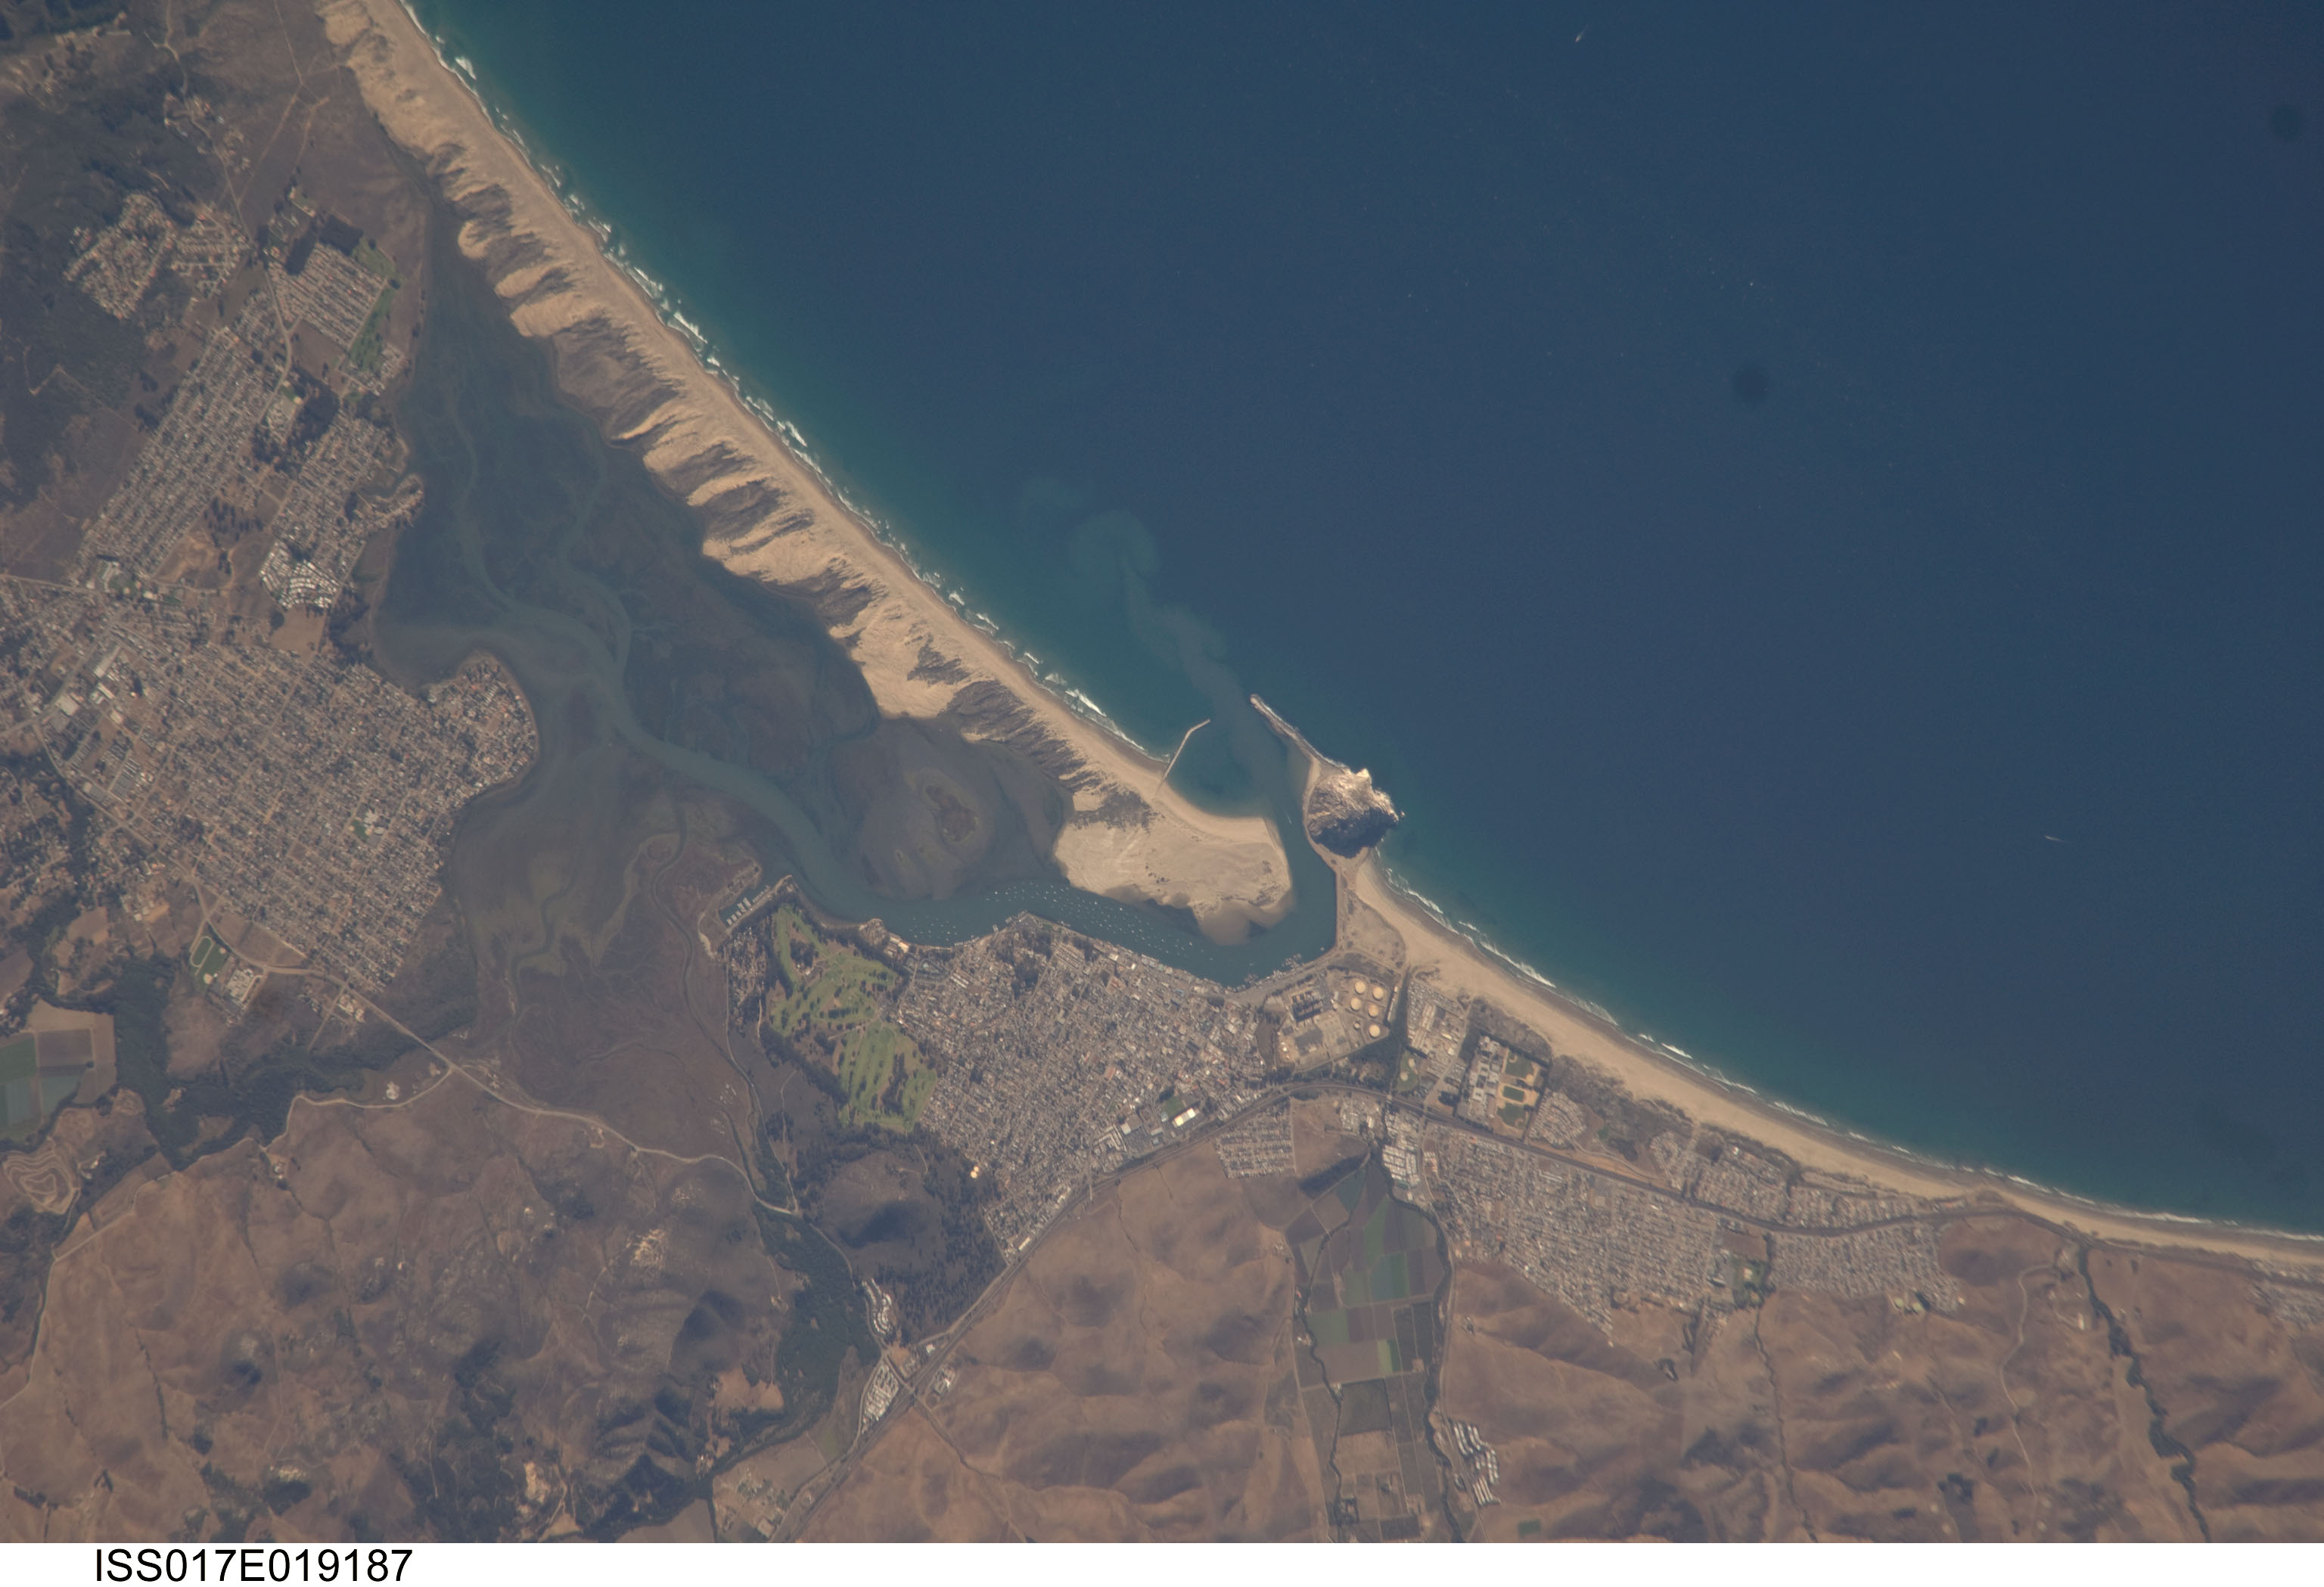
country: USA-CALIFORNIA
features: MORRO BAY, CUESTA-BY-THE-SEA, ESTERO BAY, SAND DUNES
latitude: 35.4
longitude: -120.9
